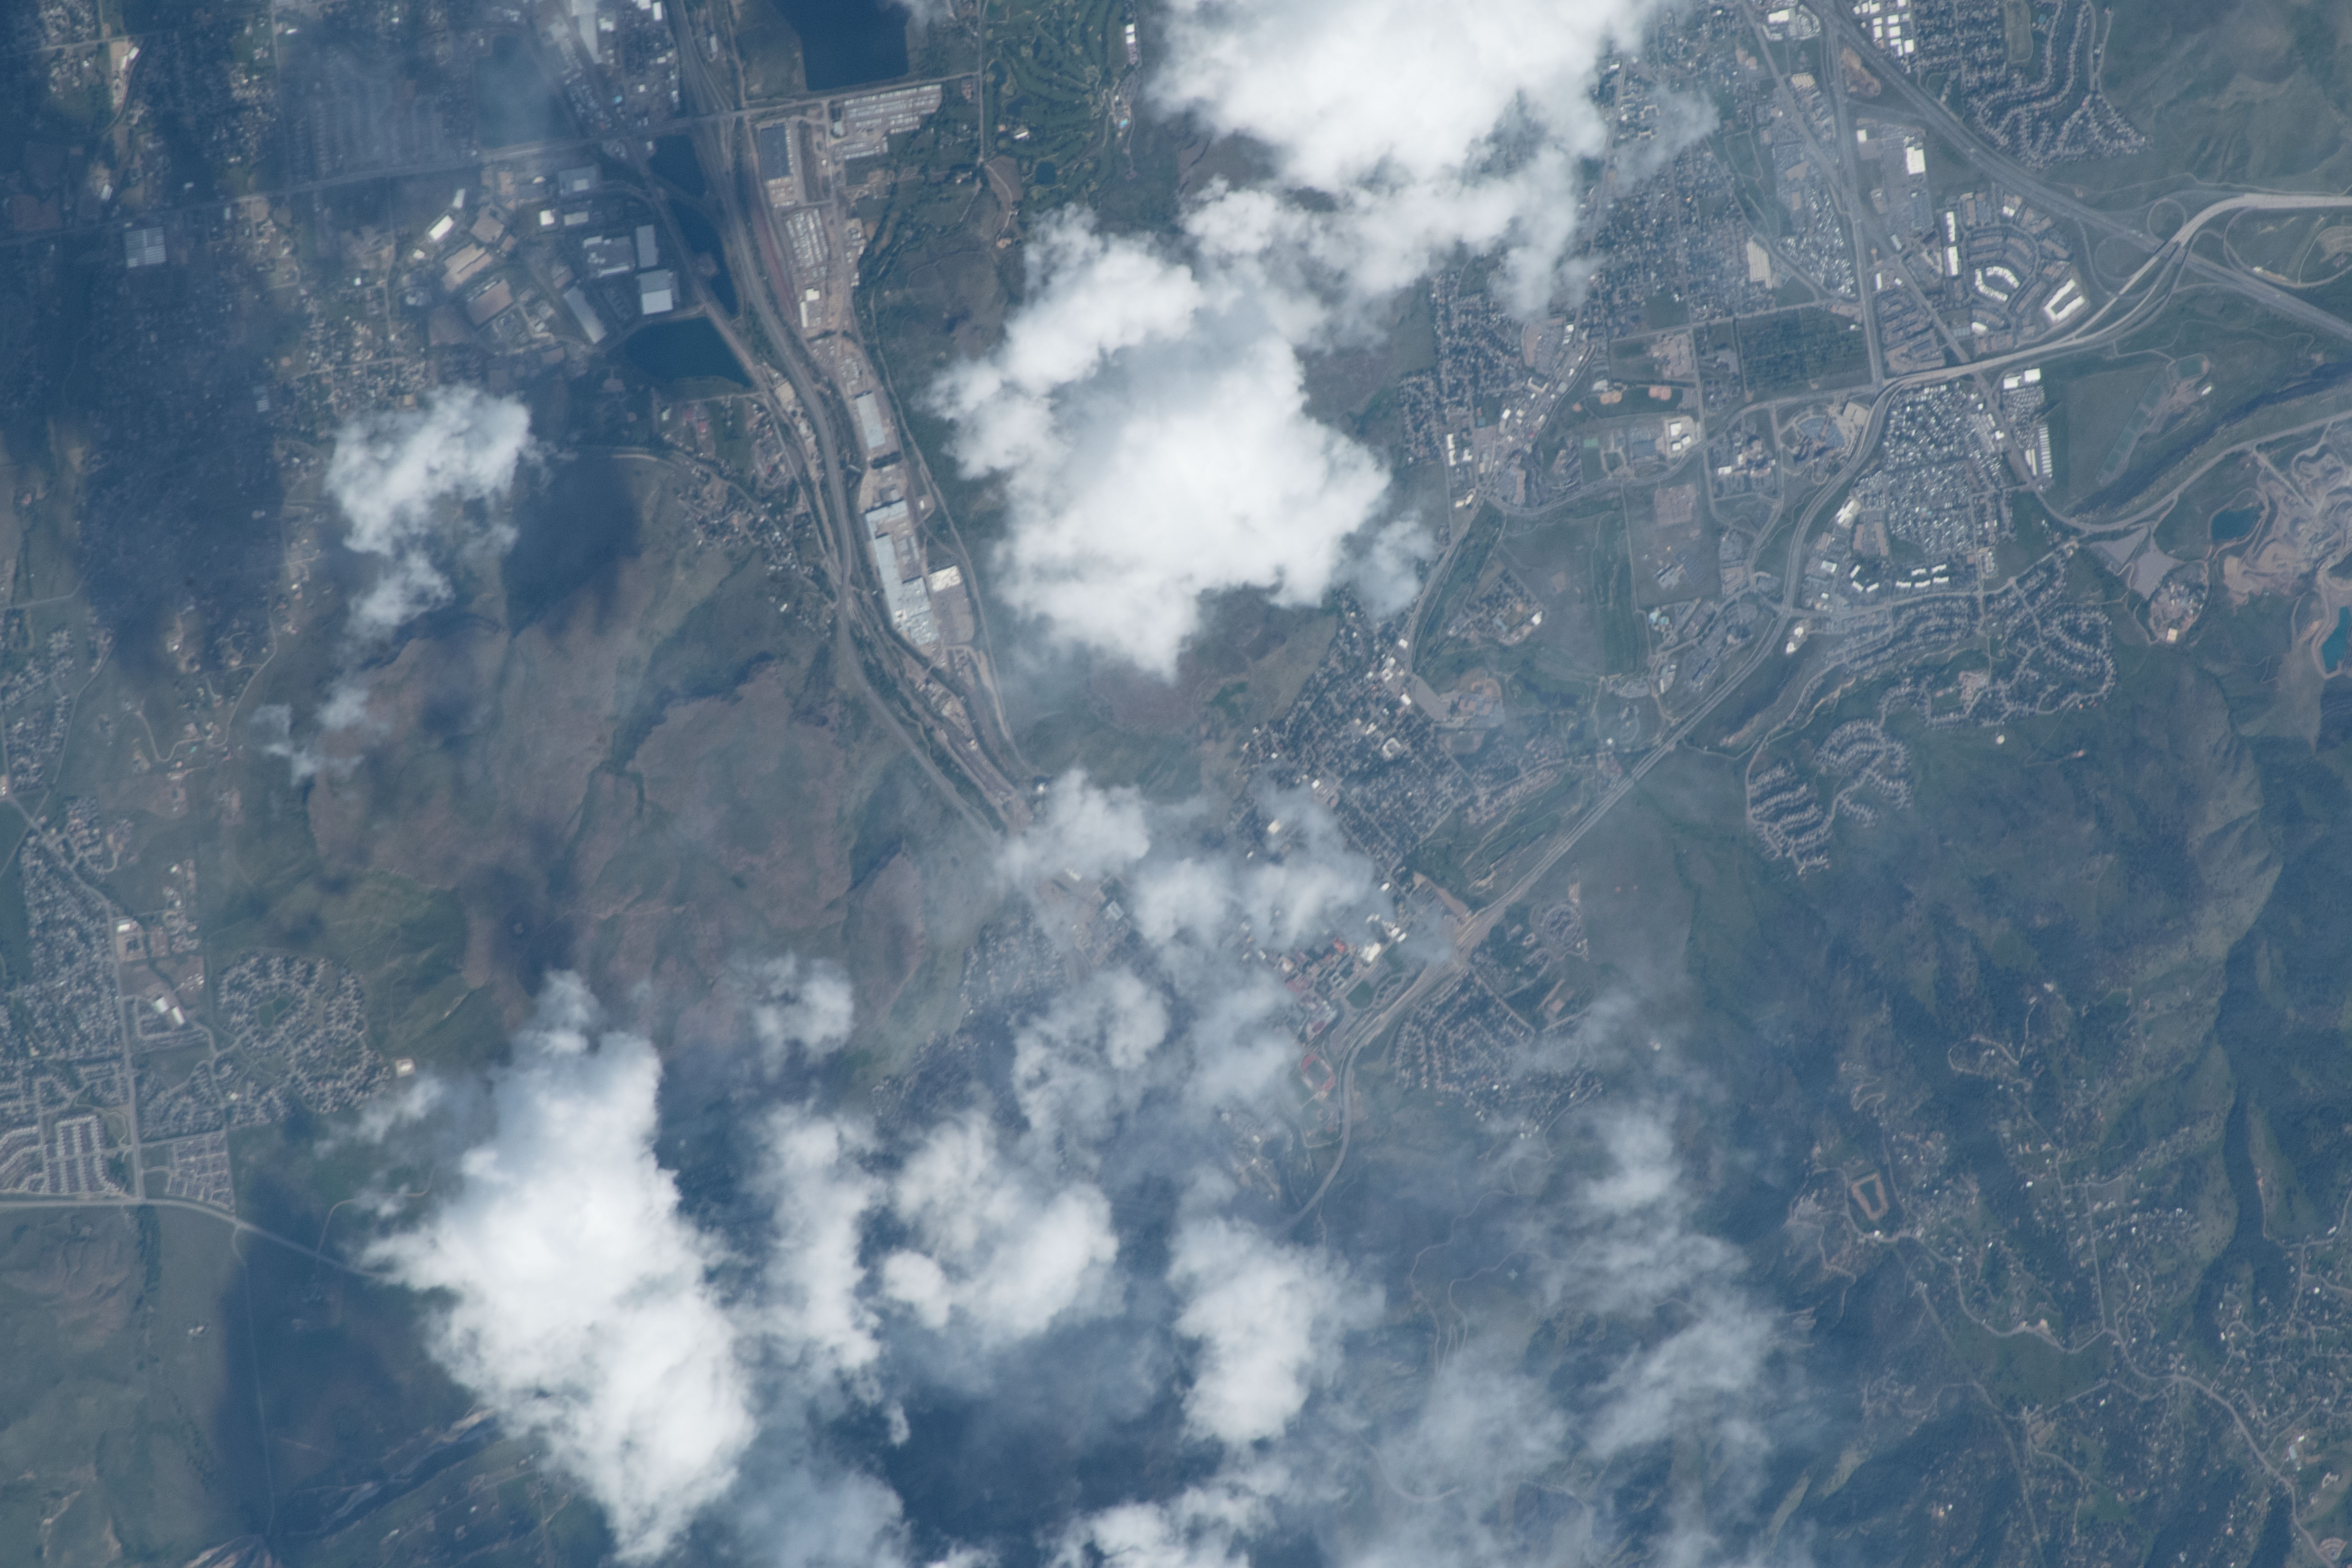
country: USA-COLORADO
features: DENVER, GOLDEN, WEST PLEASANT VIEW, NORTH TABLE MOUNTAIN, SOUTH TABLE MOUNTAIN, MESAS
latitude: 39.8
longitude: -105.2
